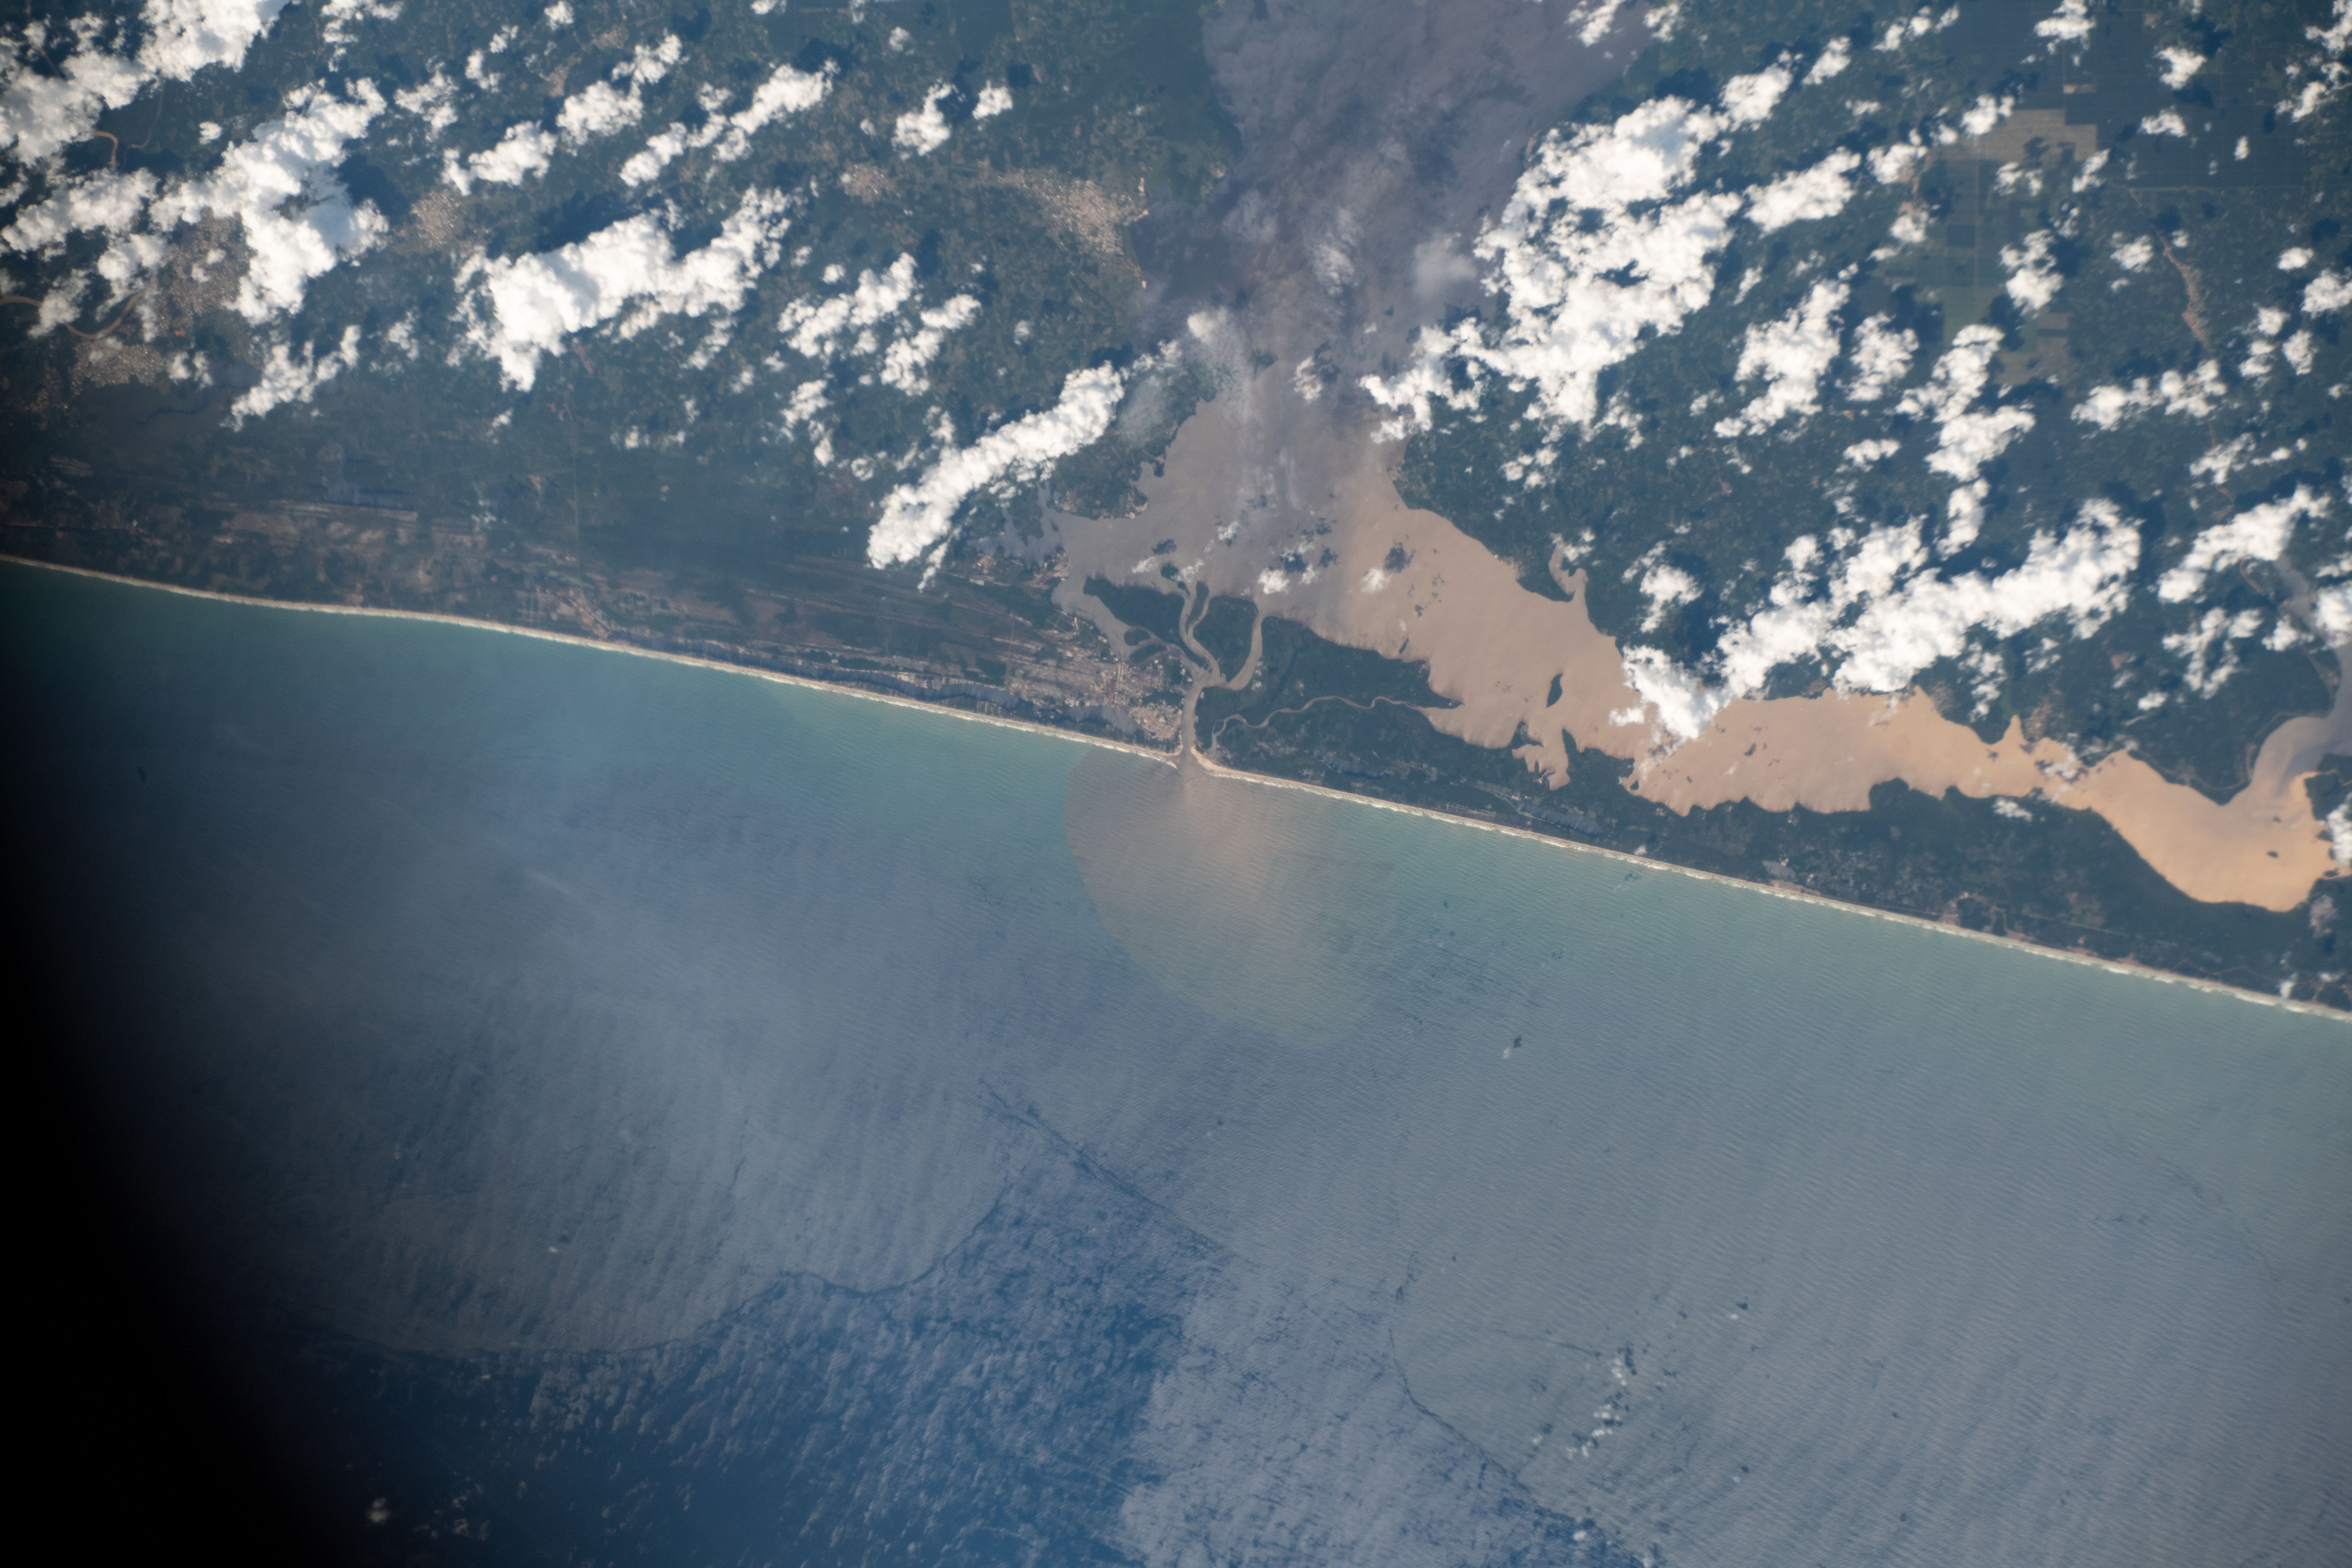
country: IVORY COAST
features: ILES EHOTILE NATIONAL PARK
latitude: 5.2
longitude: -3.3
